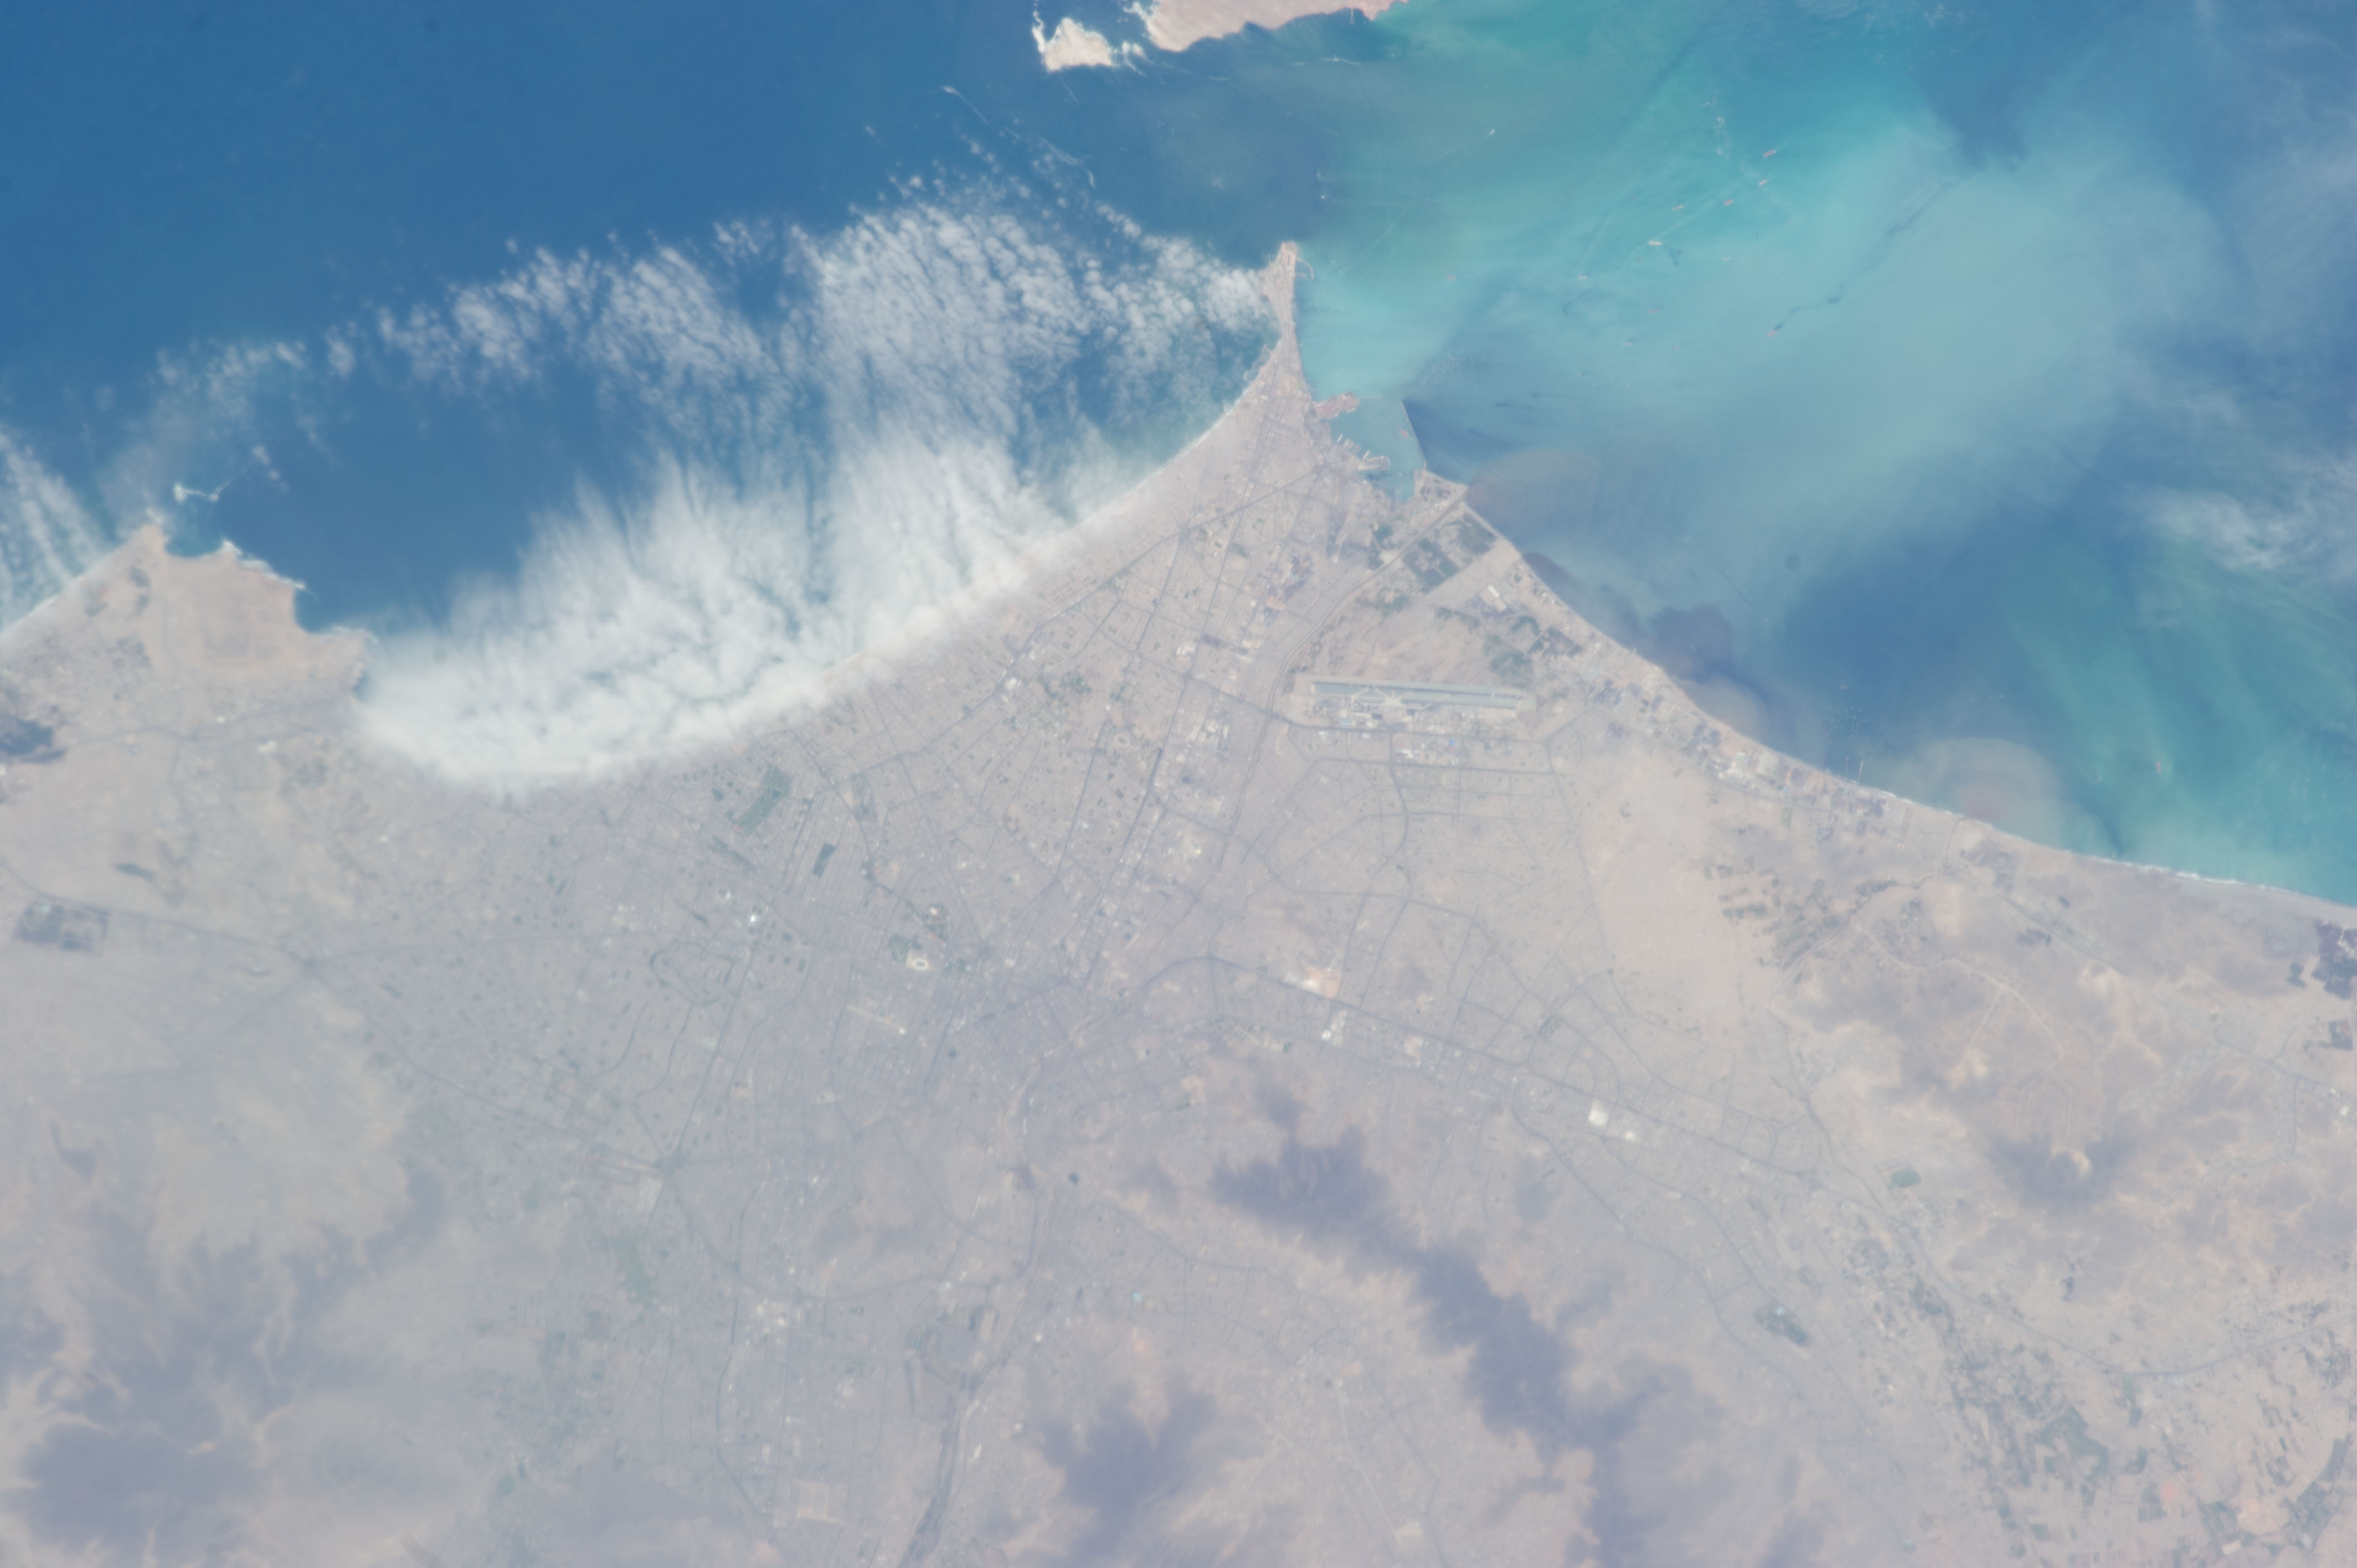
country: PERU
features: LIMA, CALLAO, CHORRILLOS, SANTA ANITA
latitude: -12.0
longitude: -77.1
